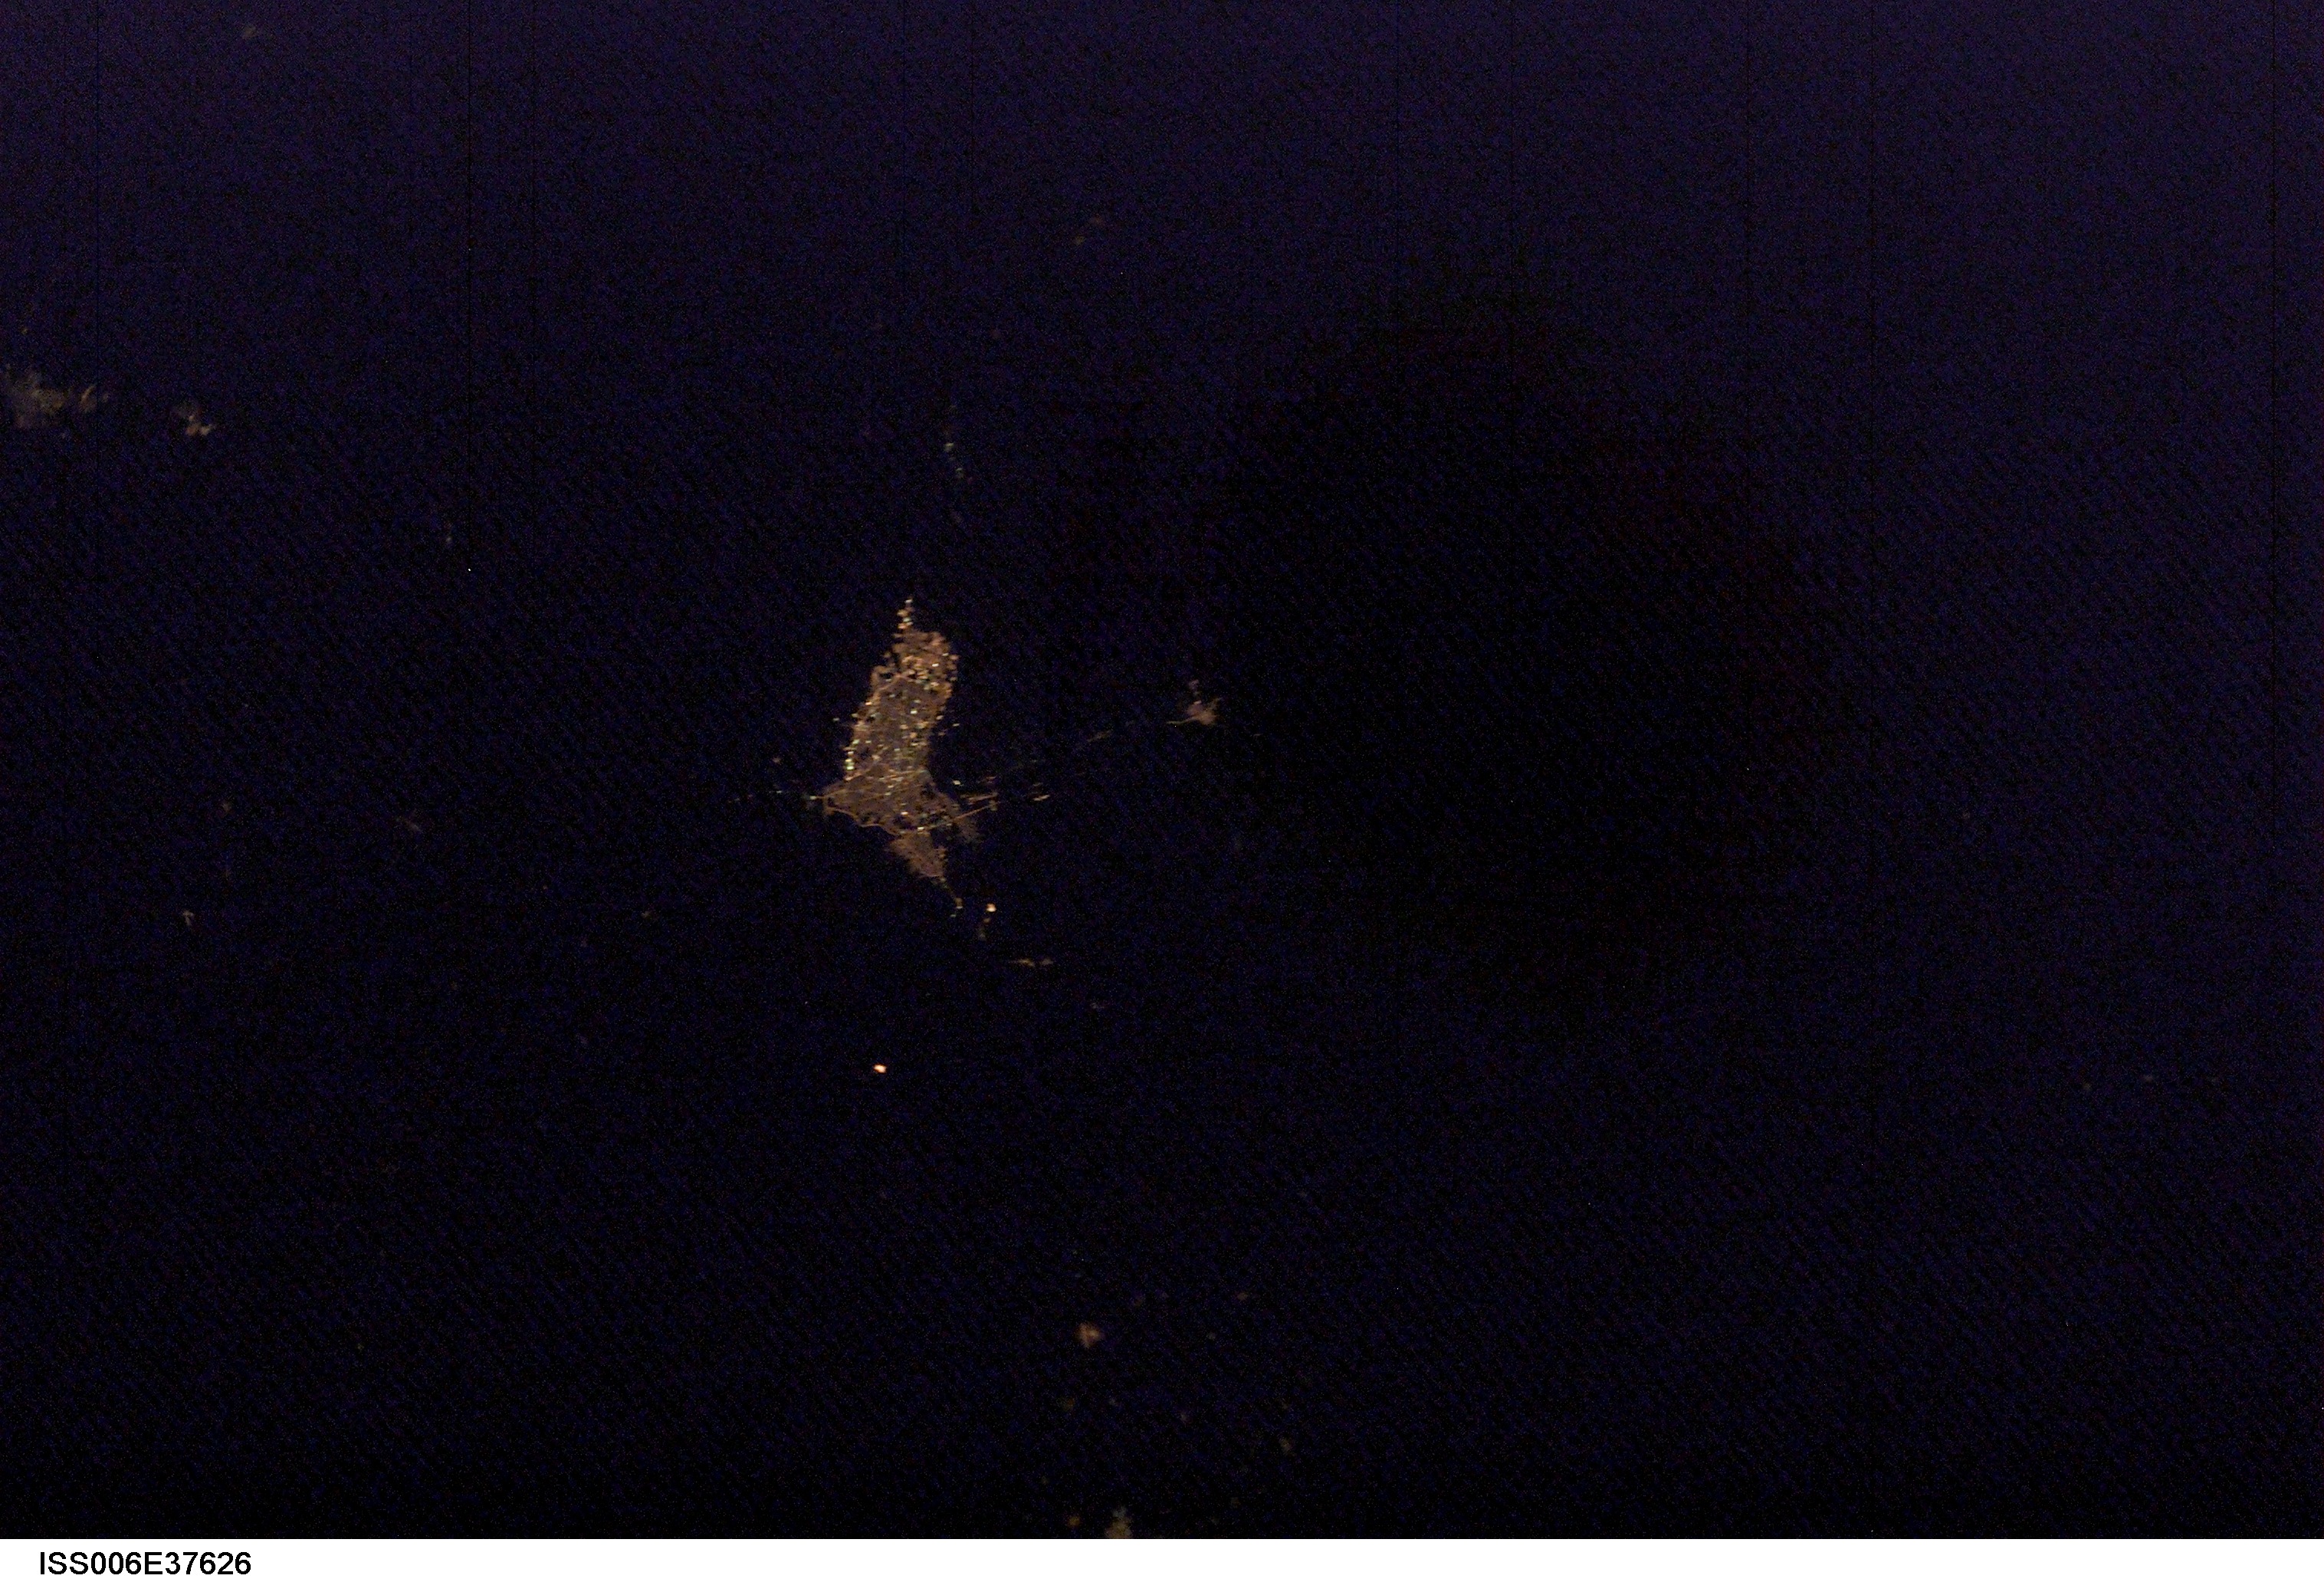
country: MEXICO
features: DARK EARTHOBS
